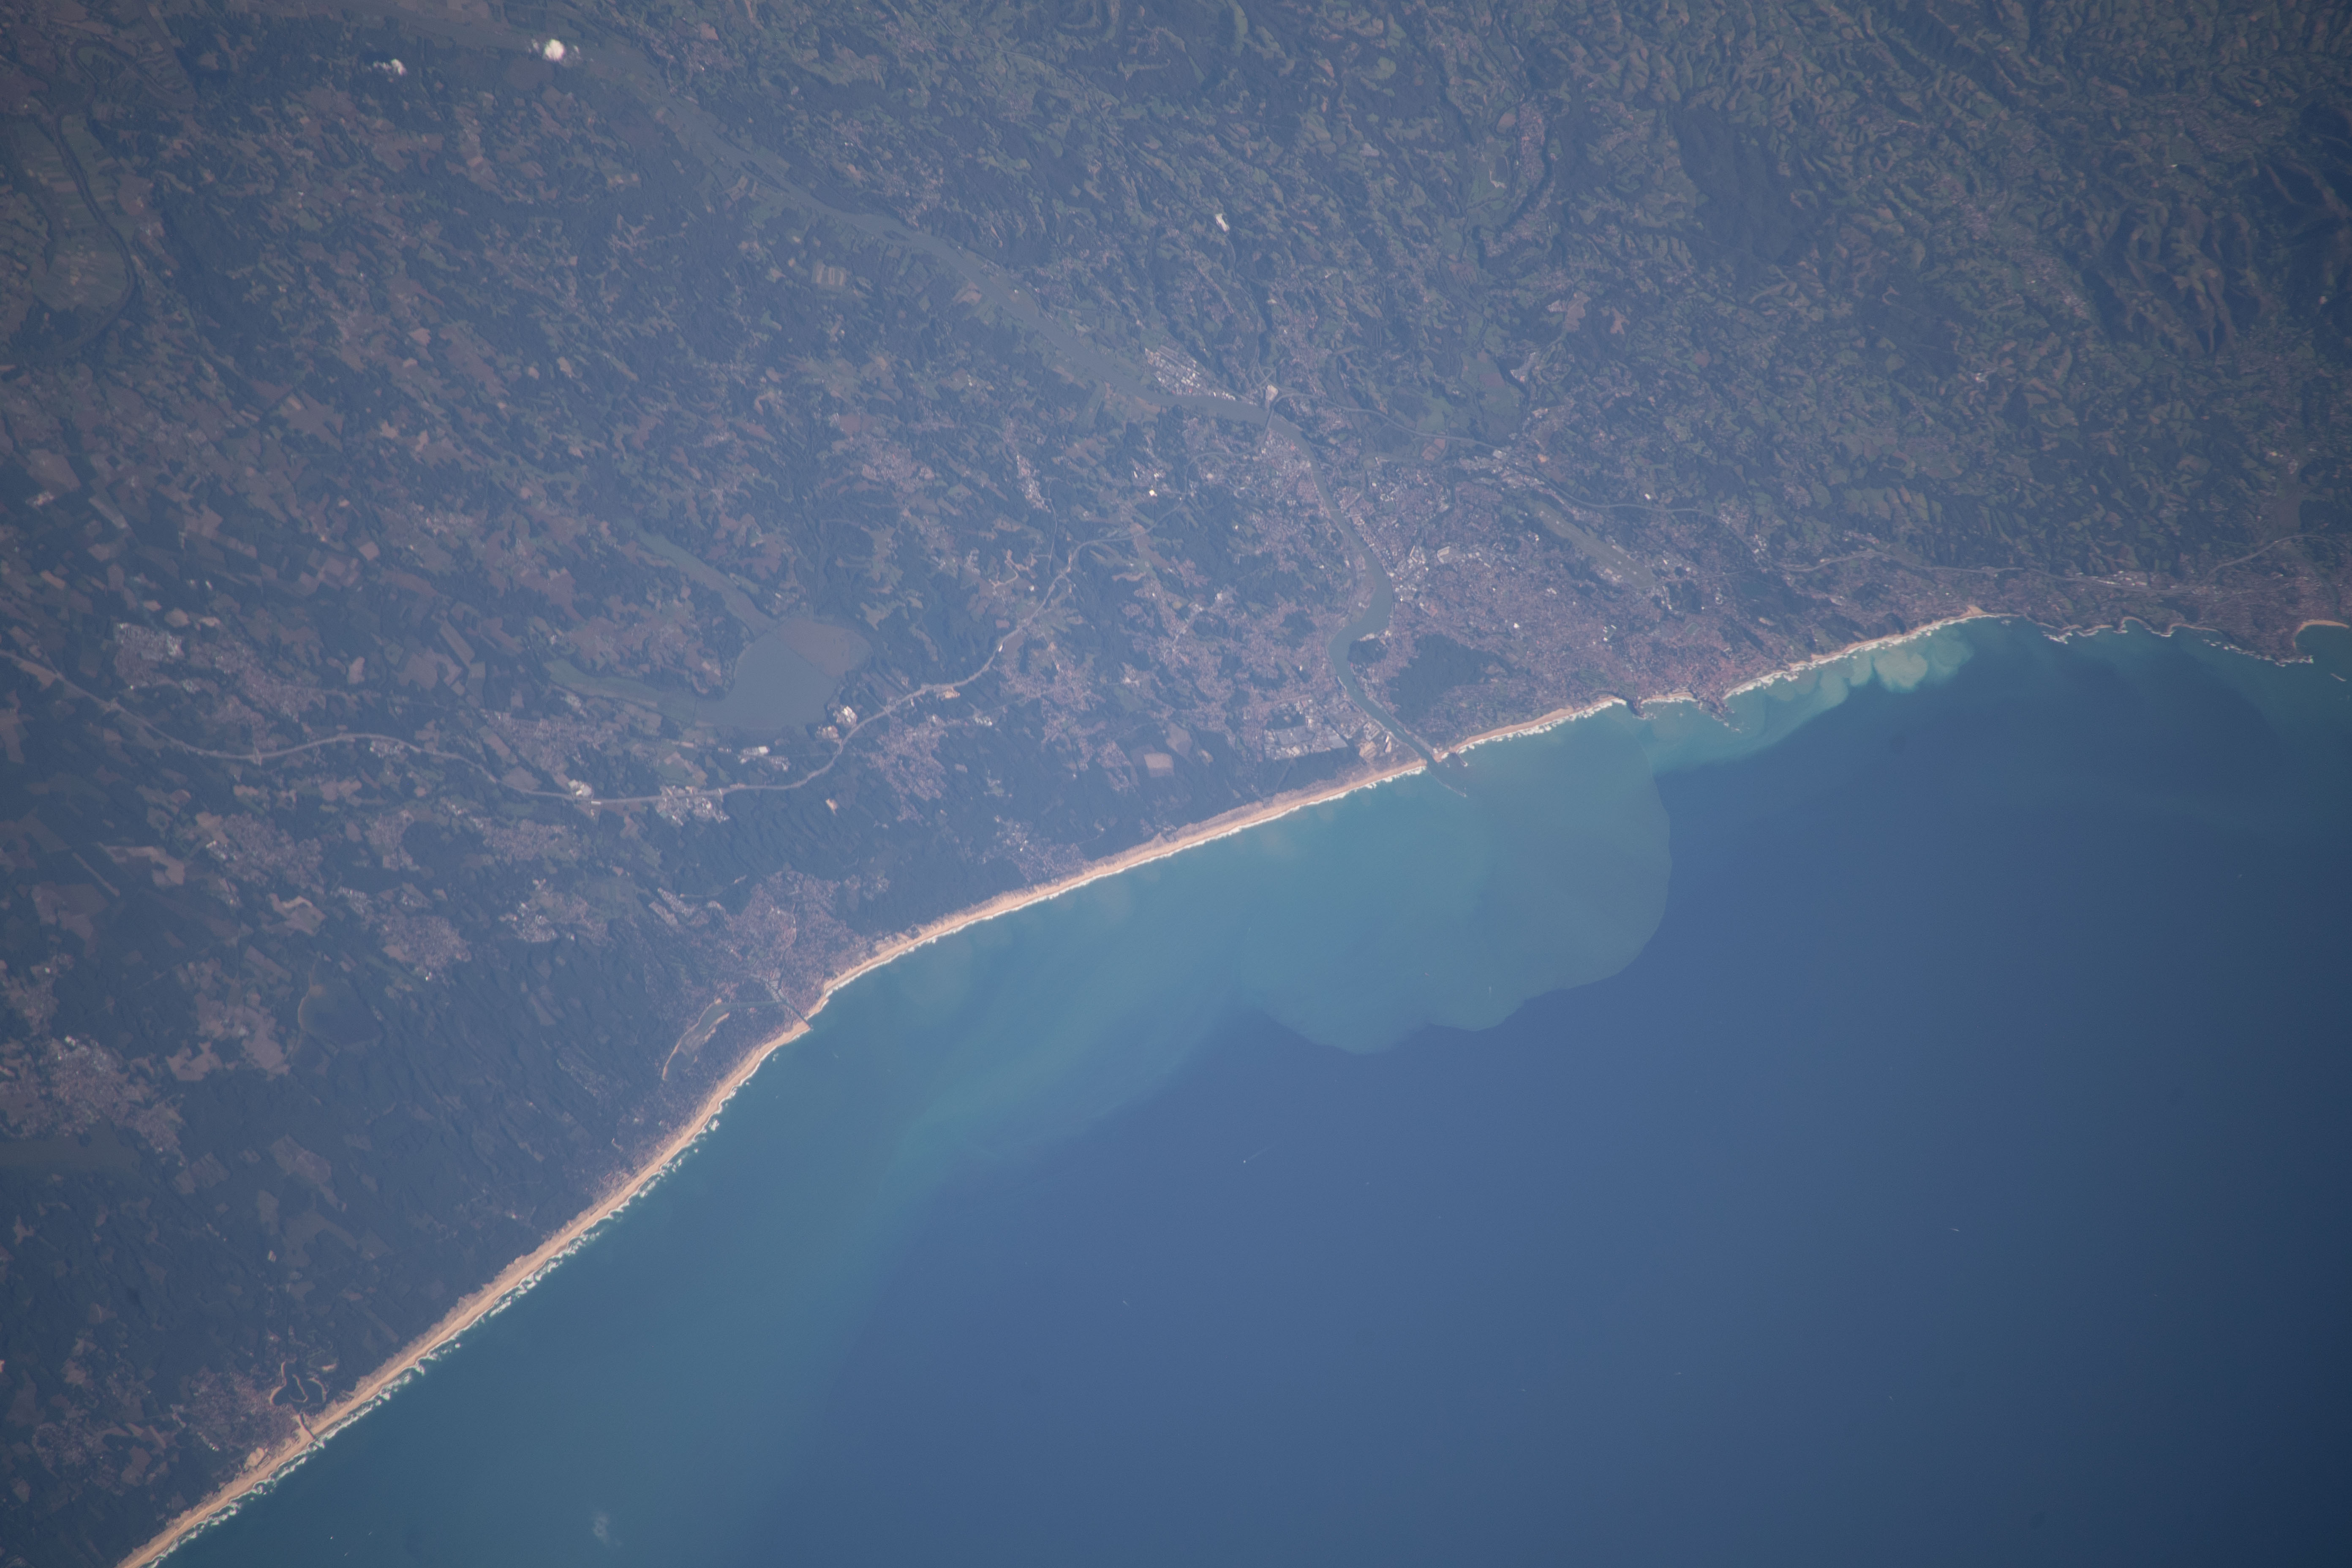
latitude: 43.6
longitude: -1.5
